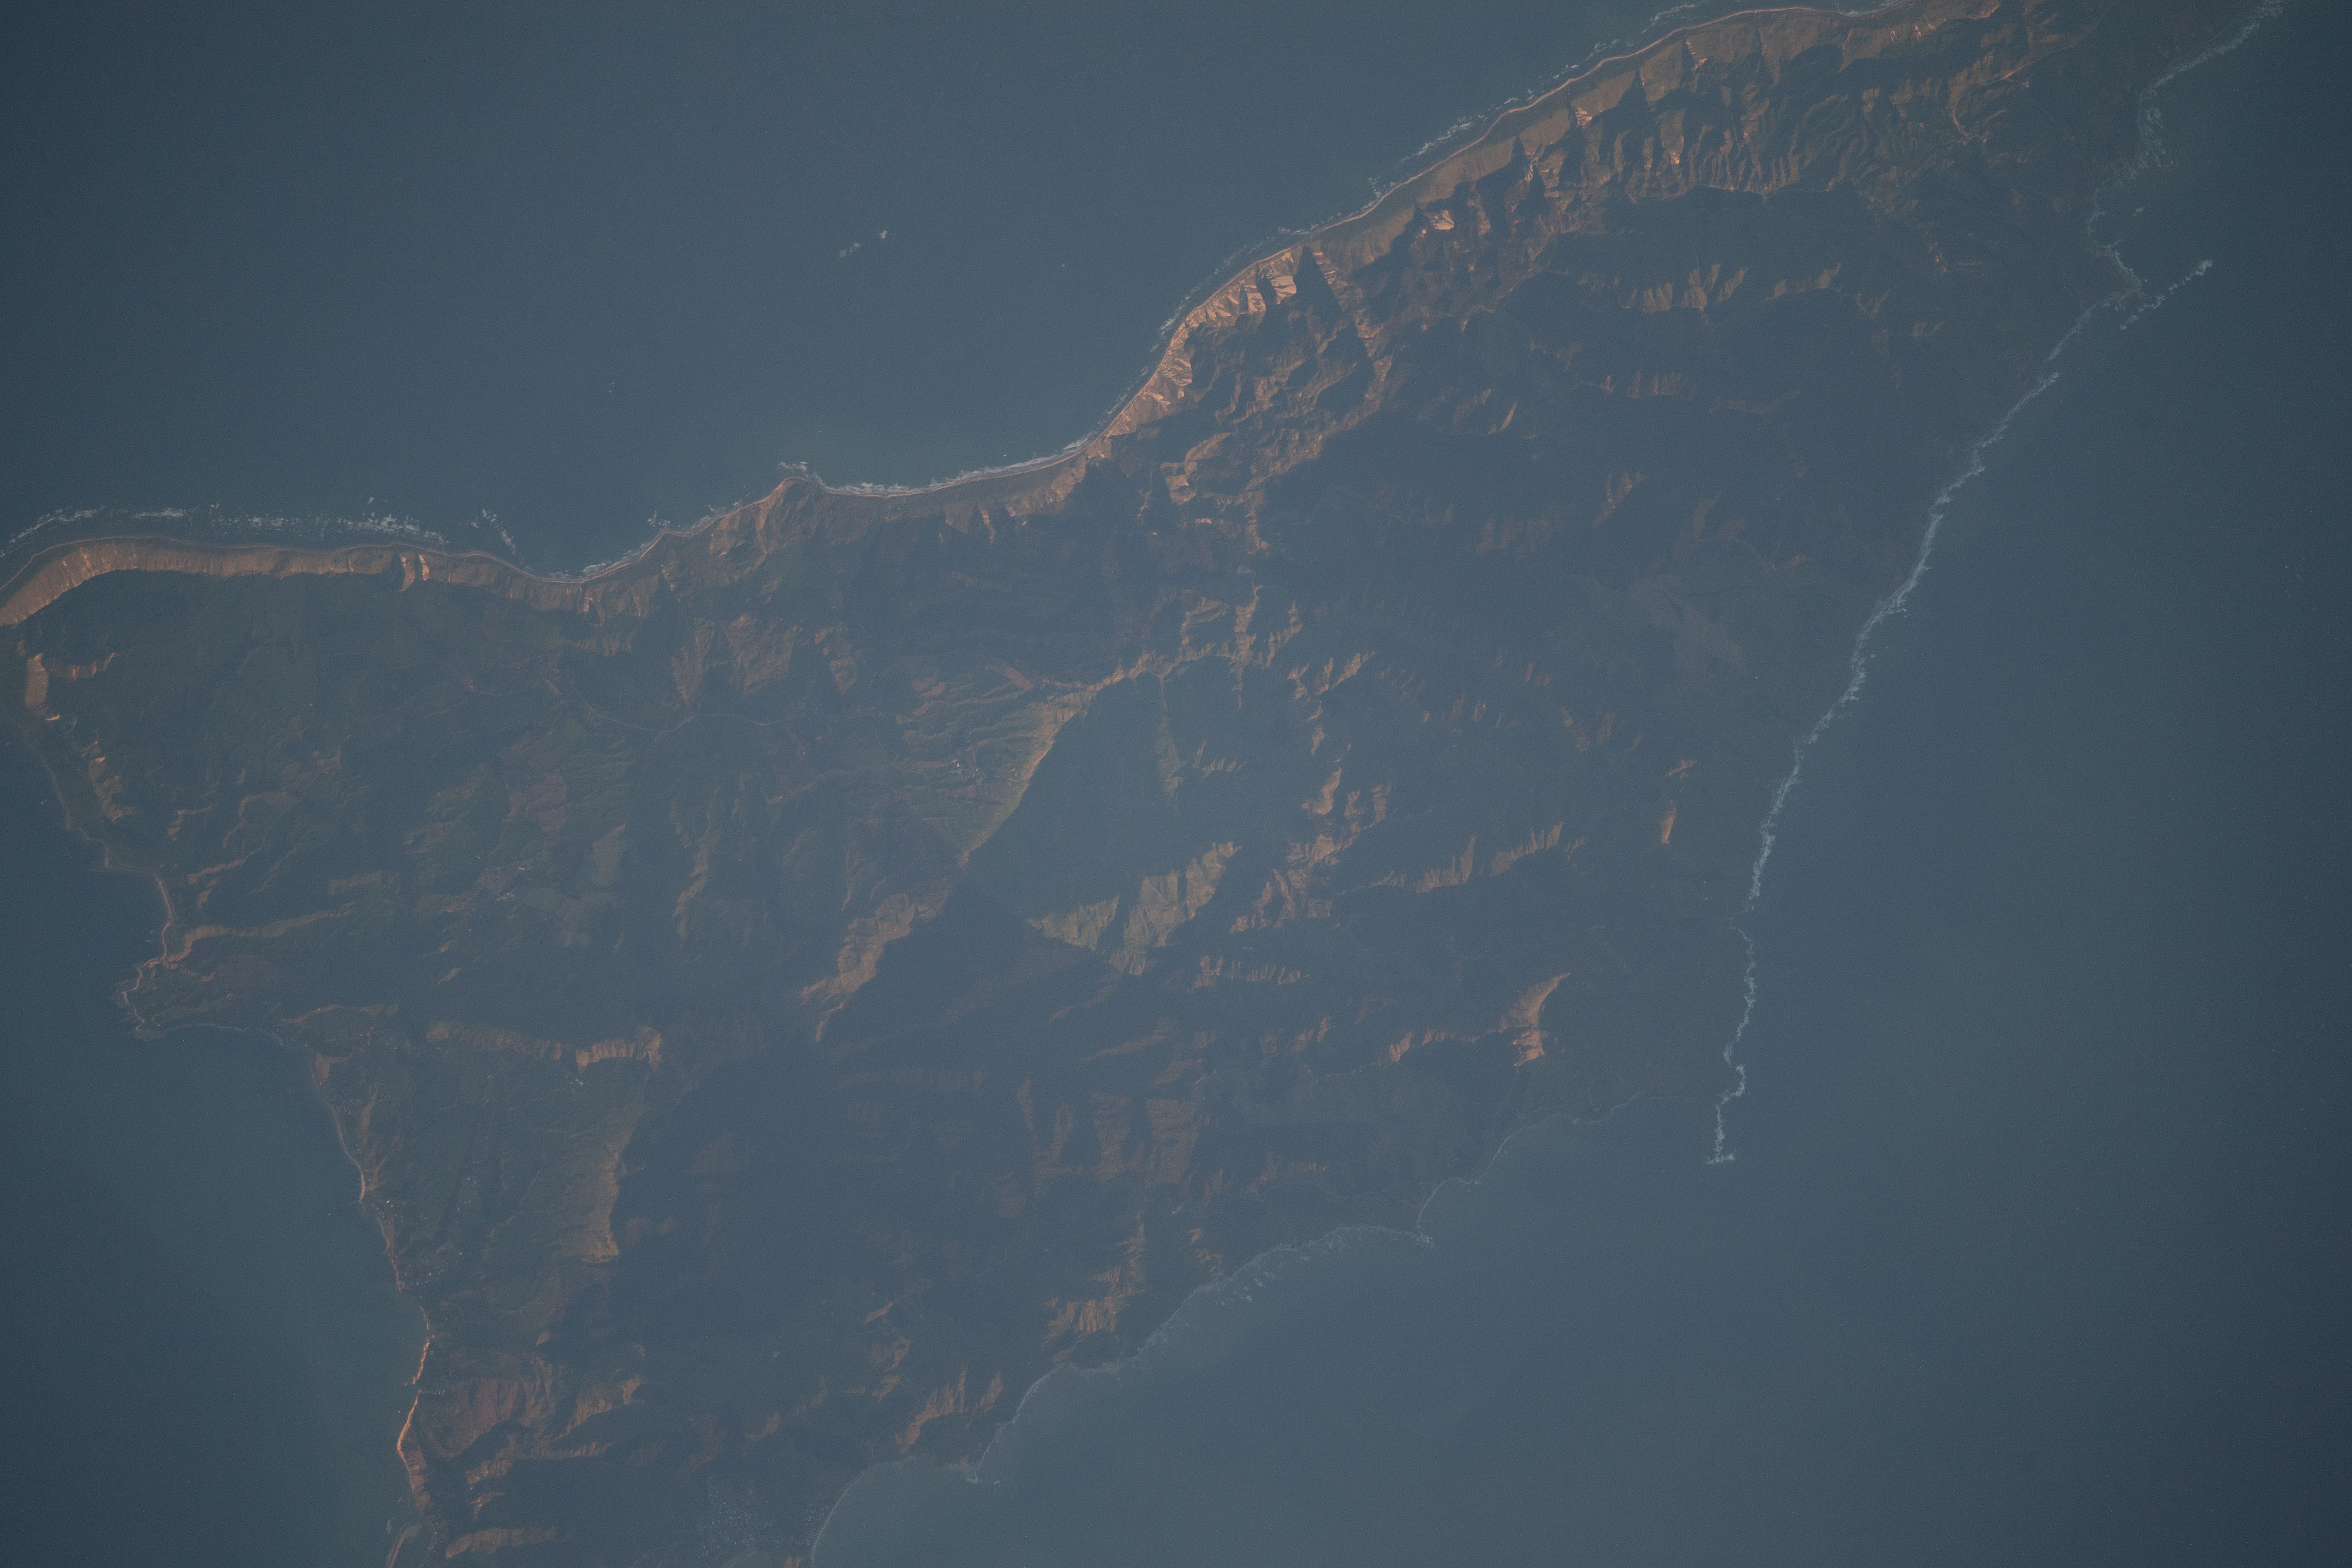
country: NEW ZEALAND-NI
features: WAIROA, PORTLAND ISLAND, BAY OF PLENTY, WELLINGTON
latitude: -39.1
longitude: 177.9
